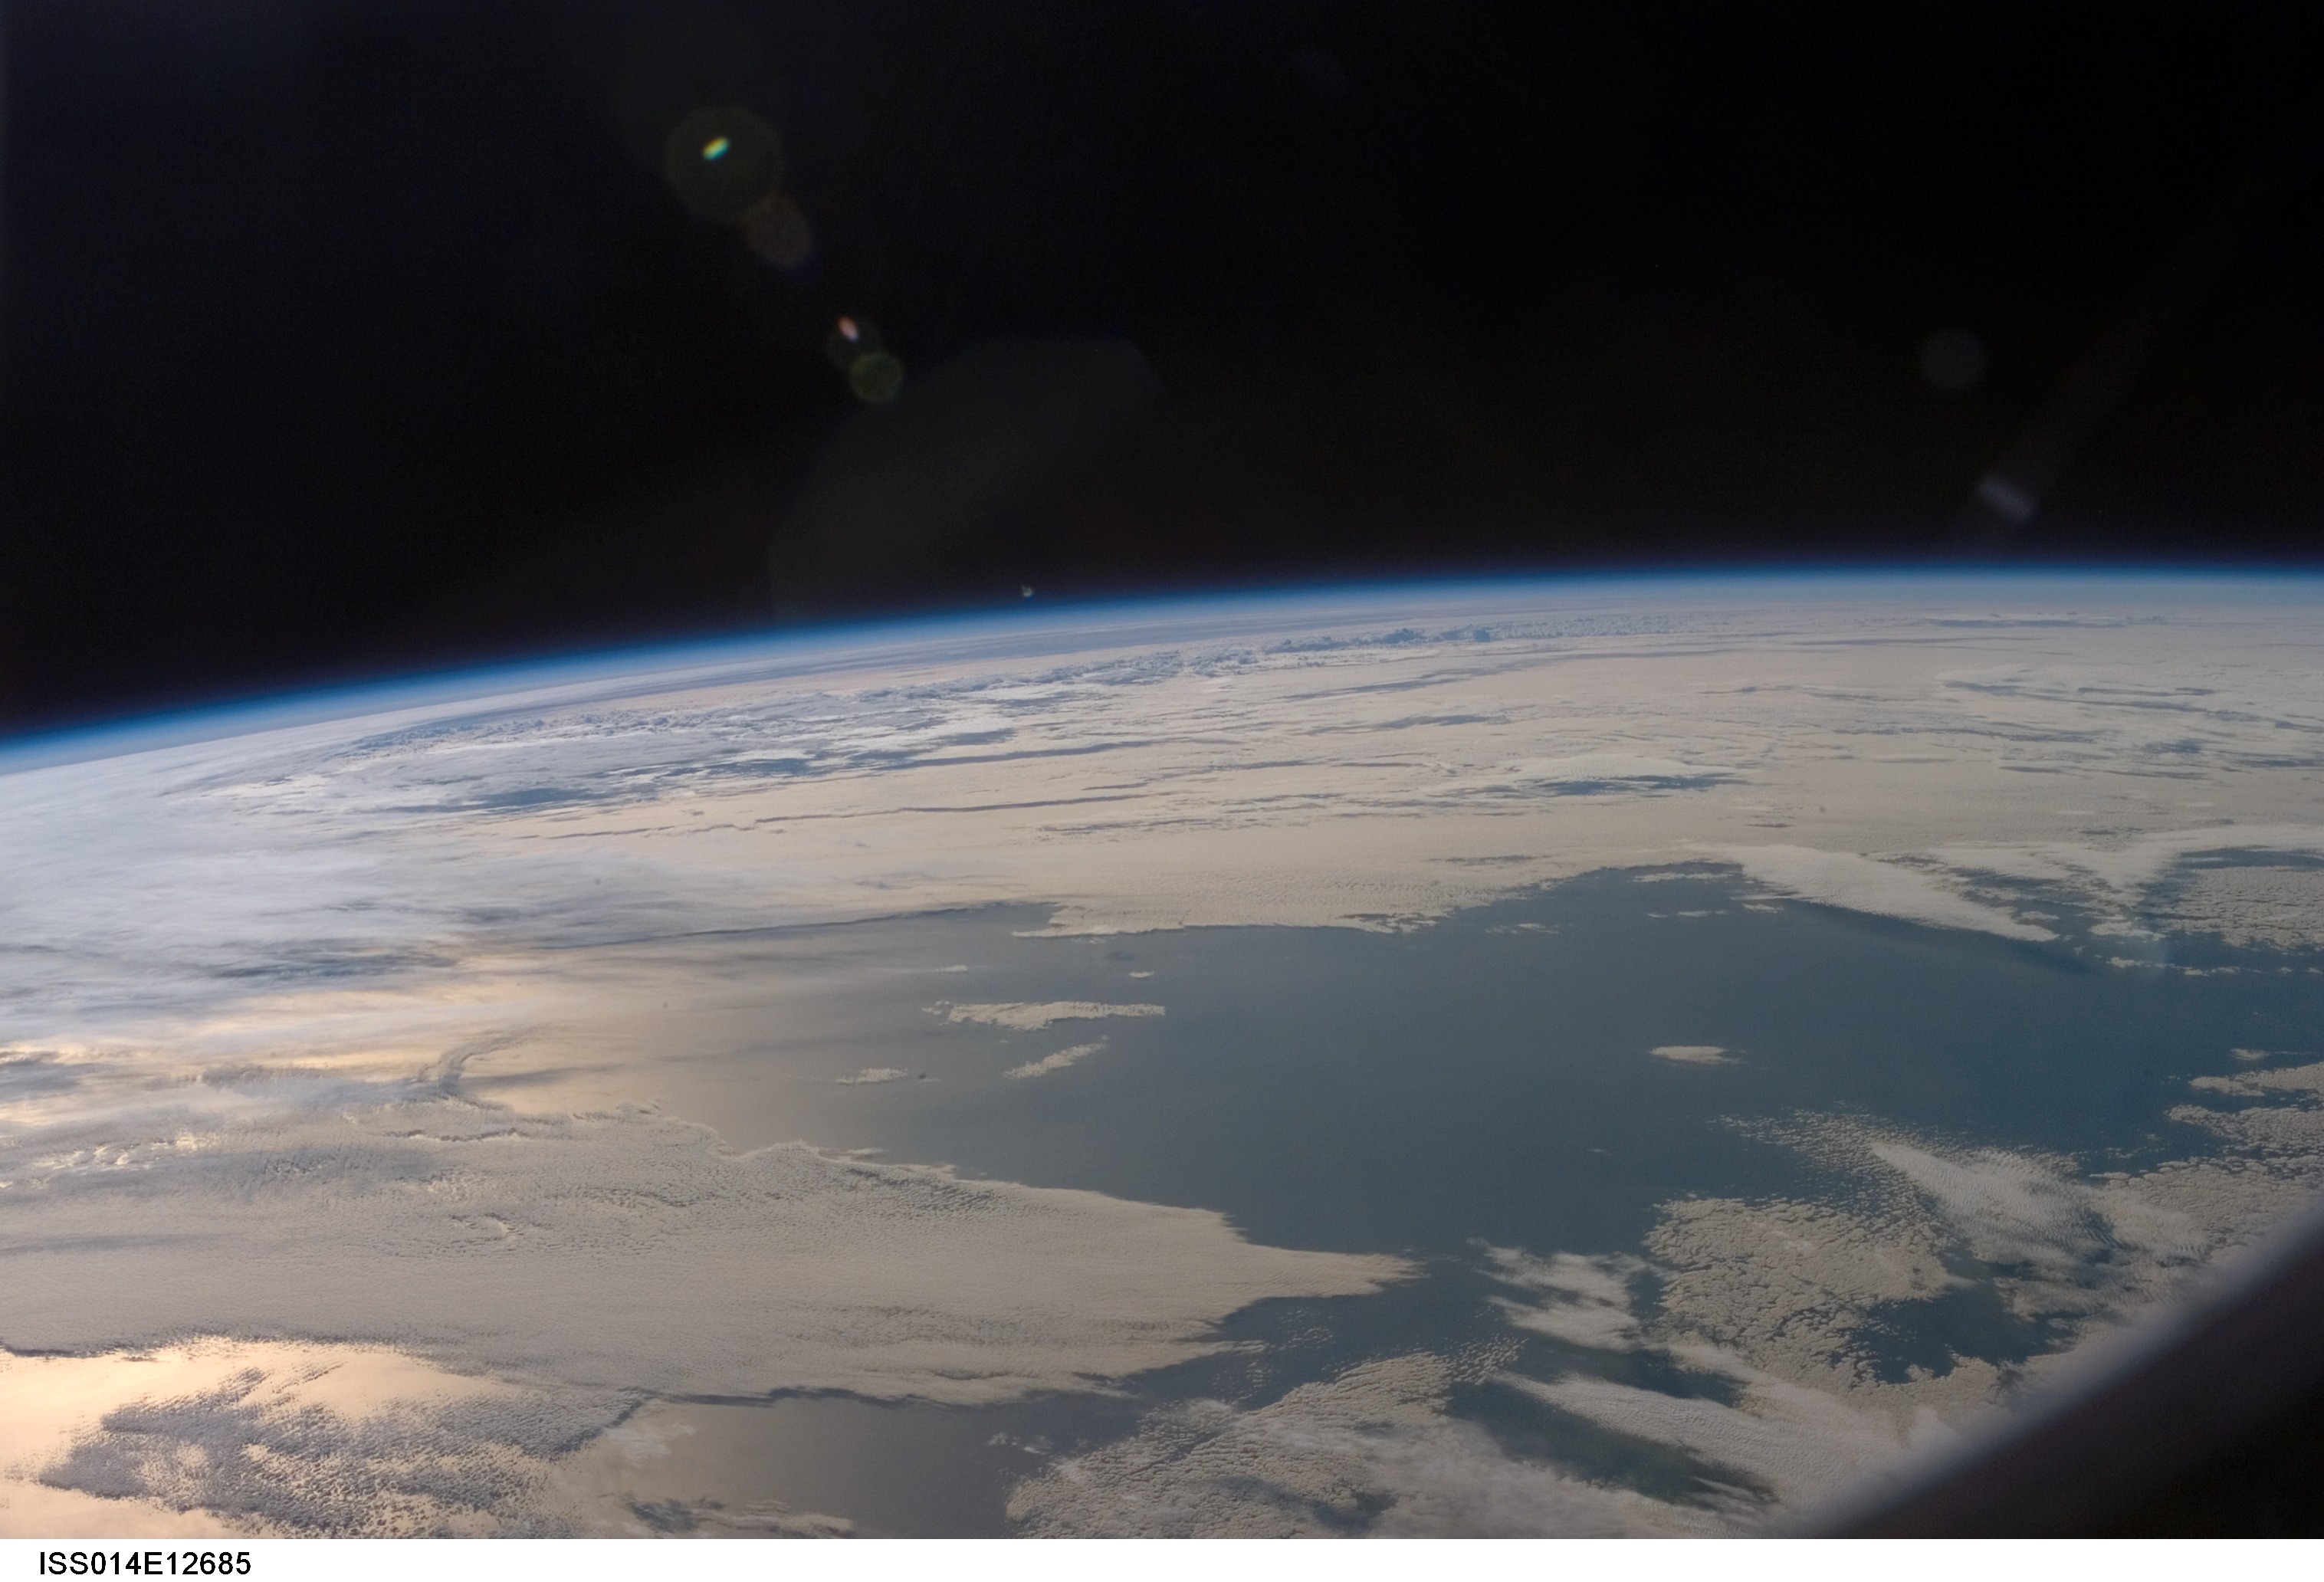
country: INDIAN OCEAN
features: PAN-GLINT, CLOUD LAYERS
